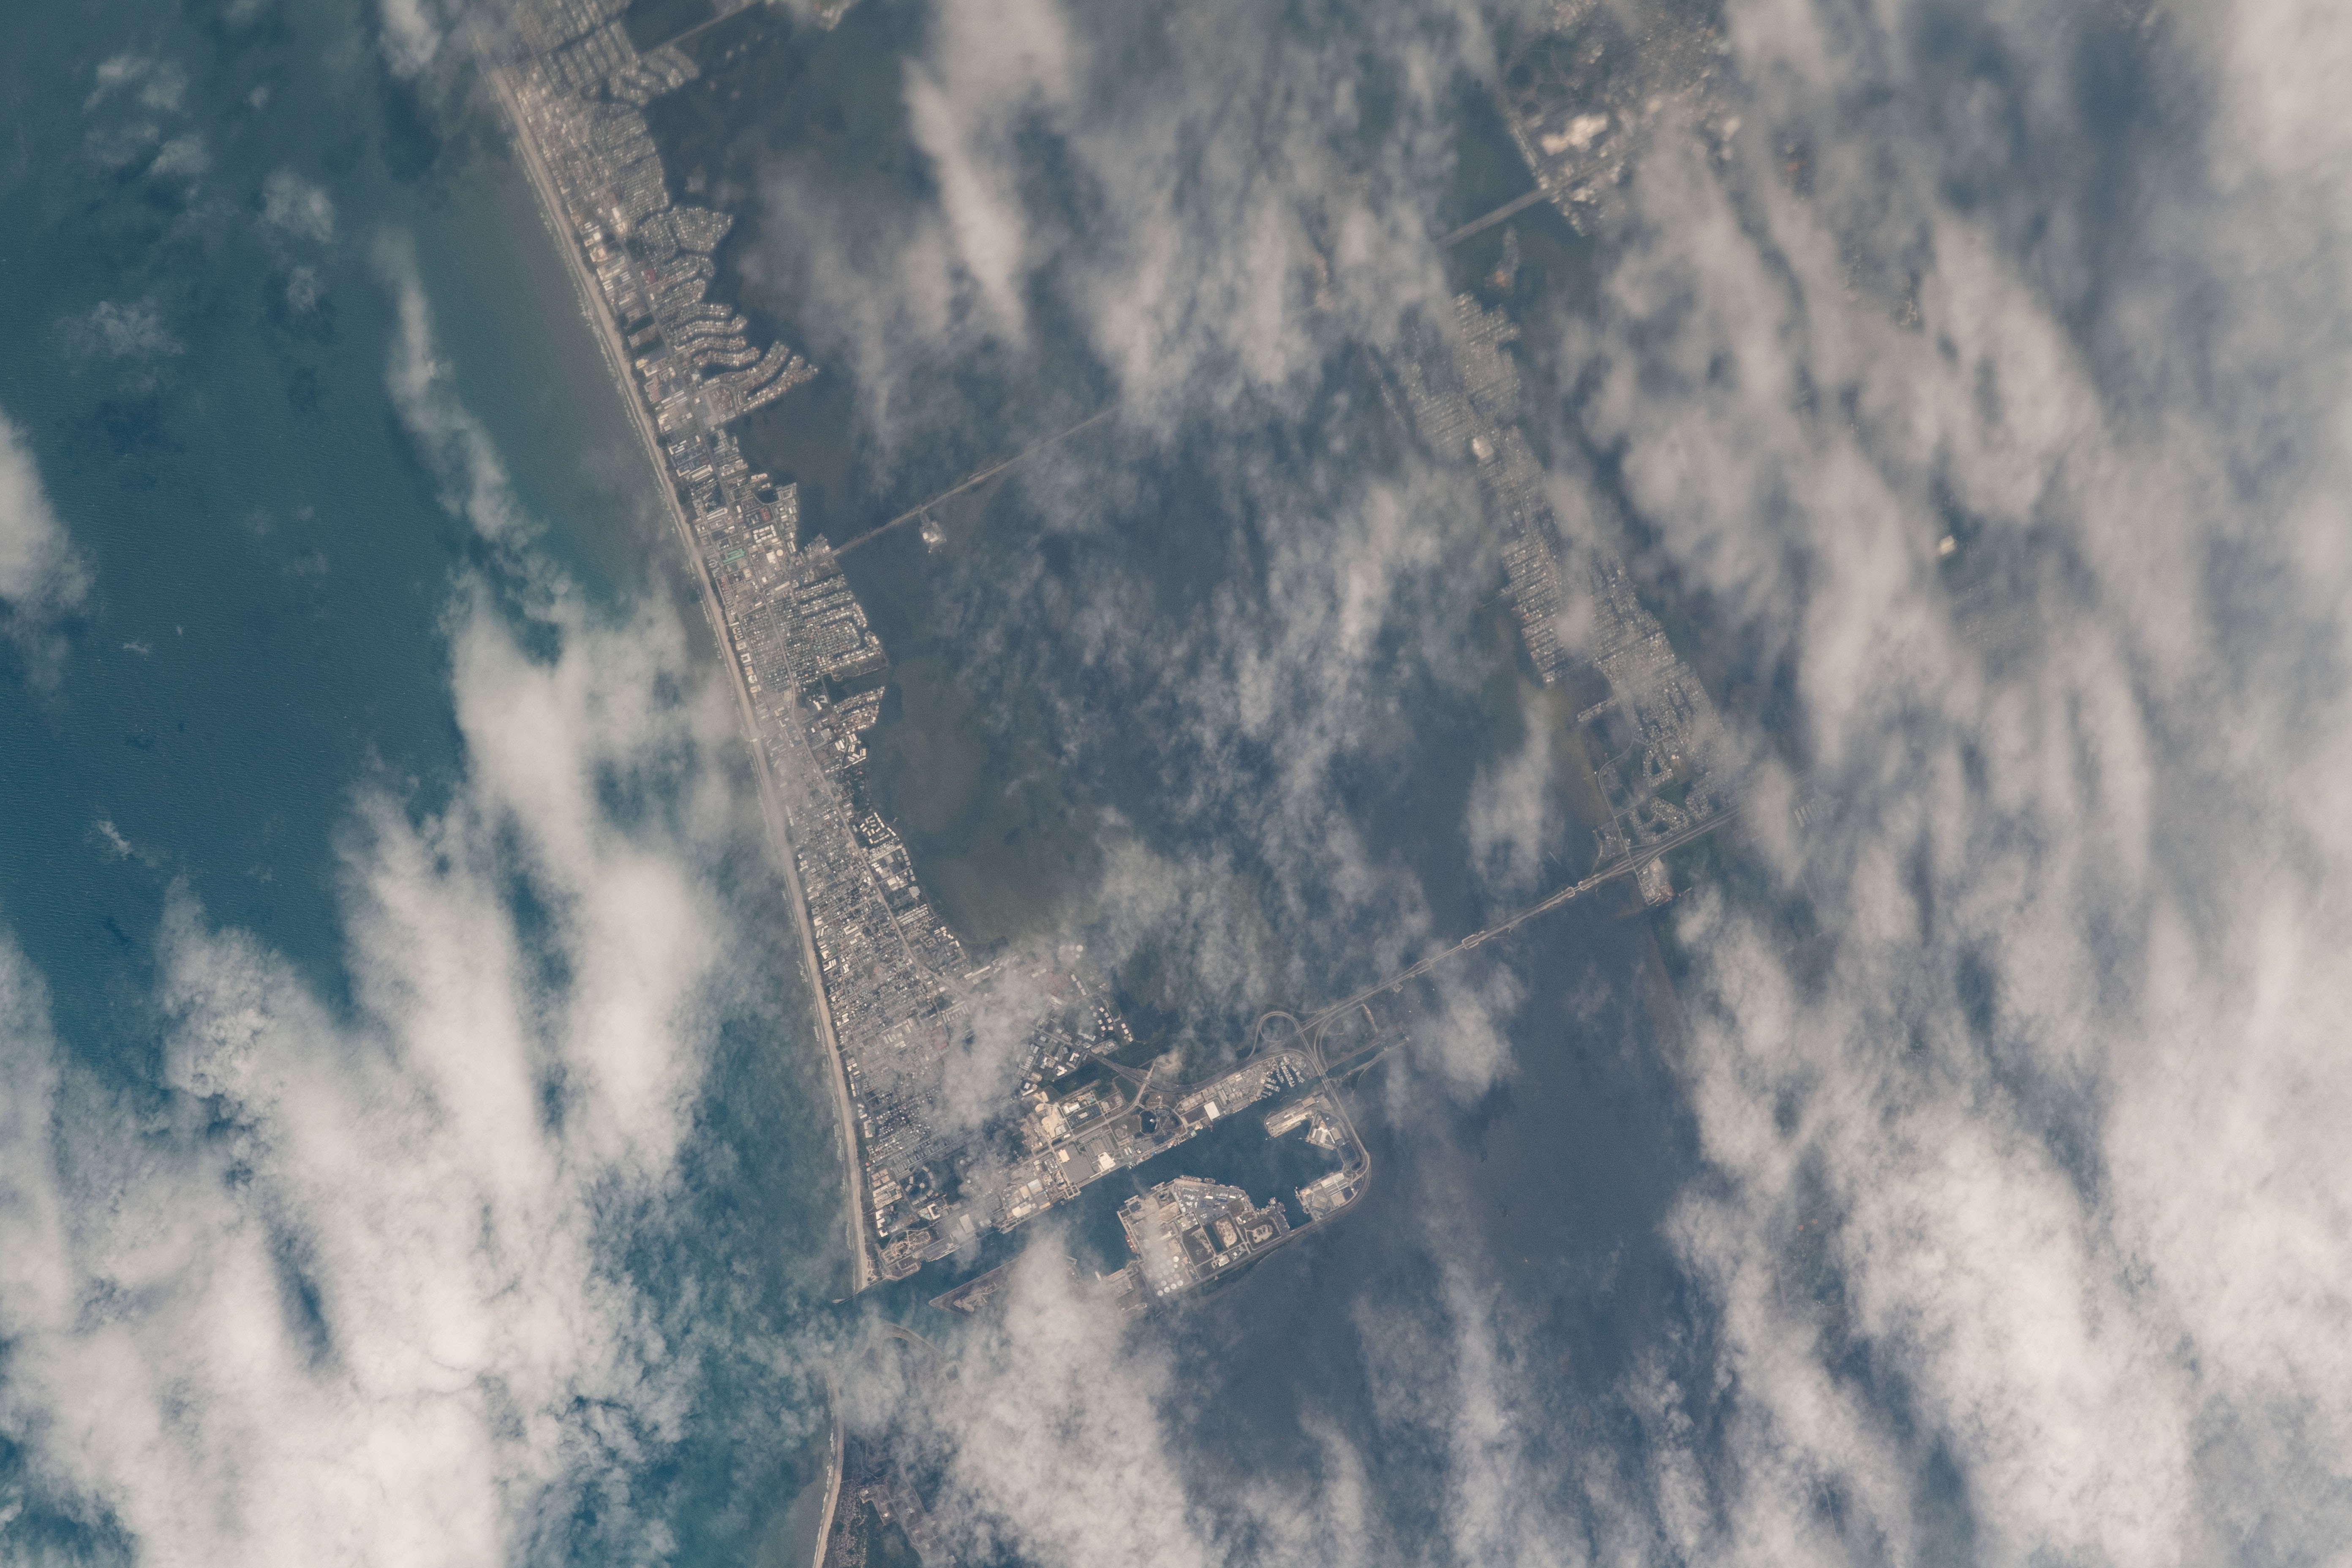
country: USA-FLORIDA
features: PORT CANAVERAL, BANANA RIVER, CAPE CANAVERAL, CANAVERAL BIGHT, ATLANTIC COAST
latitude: 28.4
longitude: -80.6
